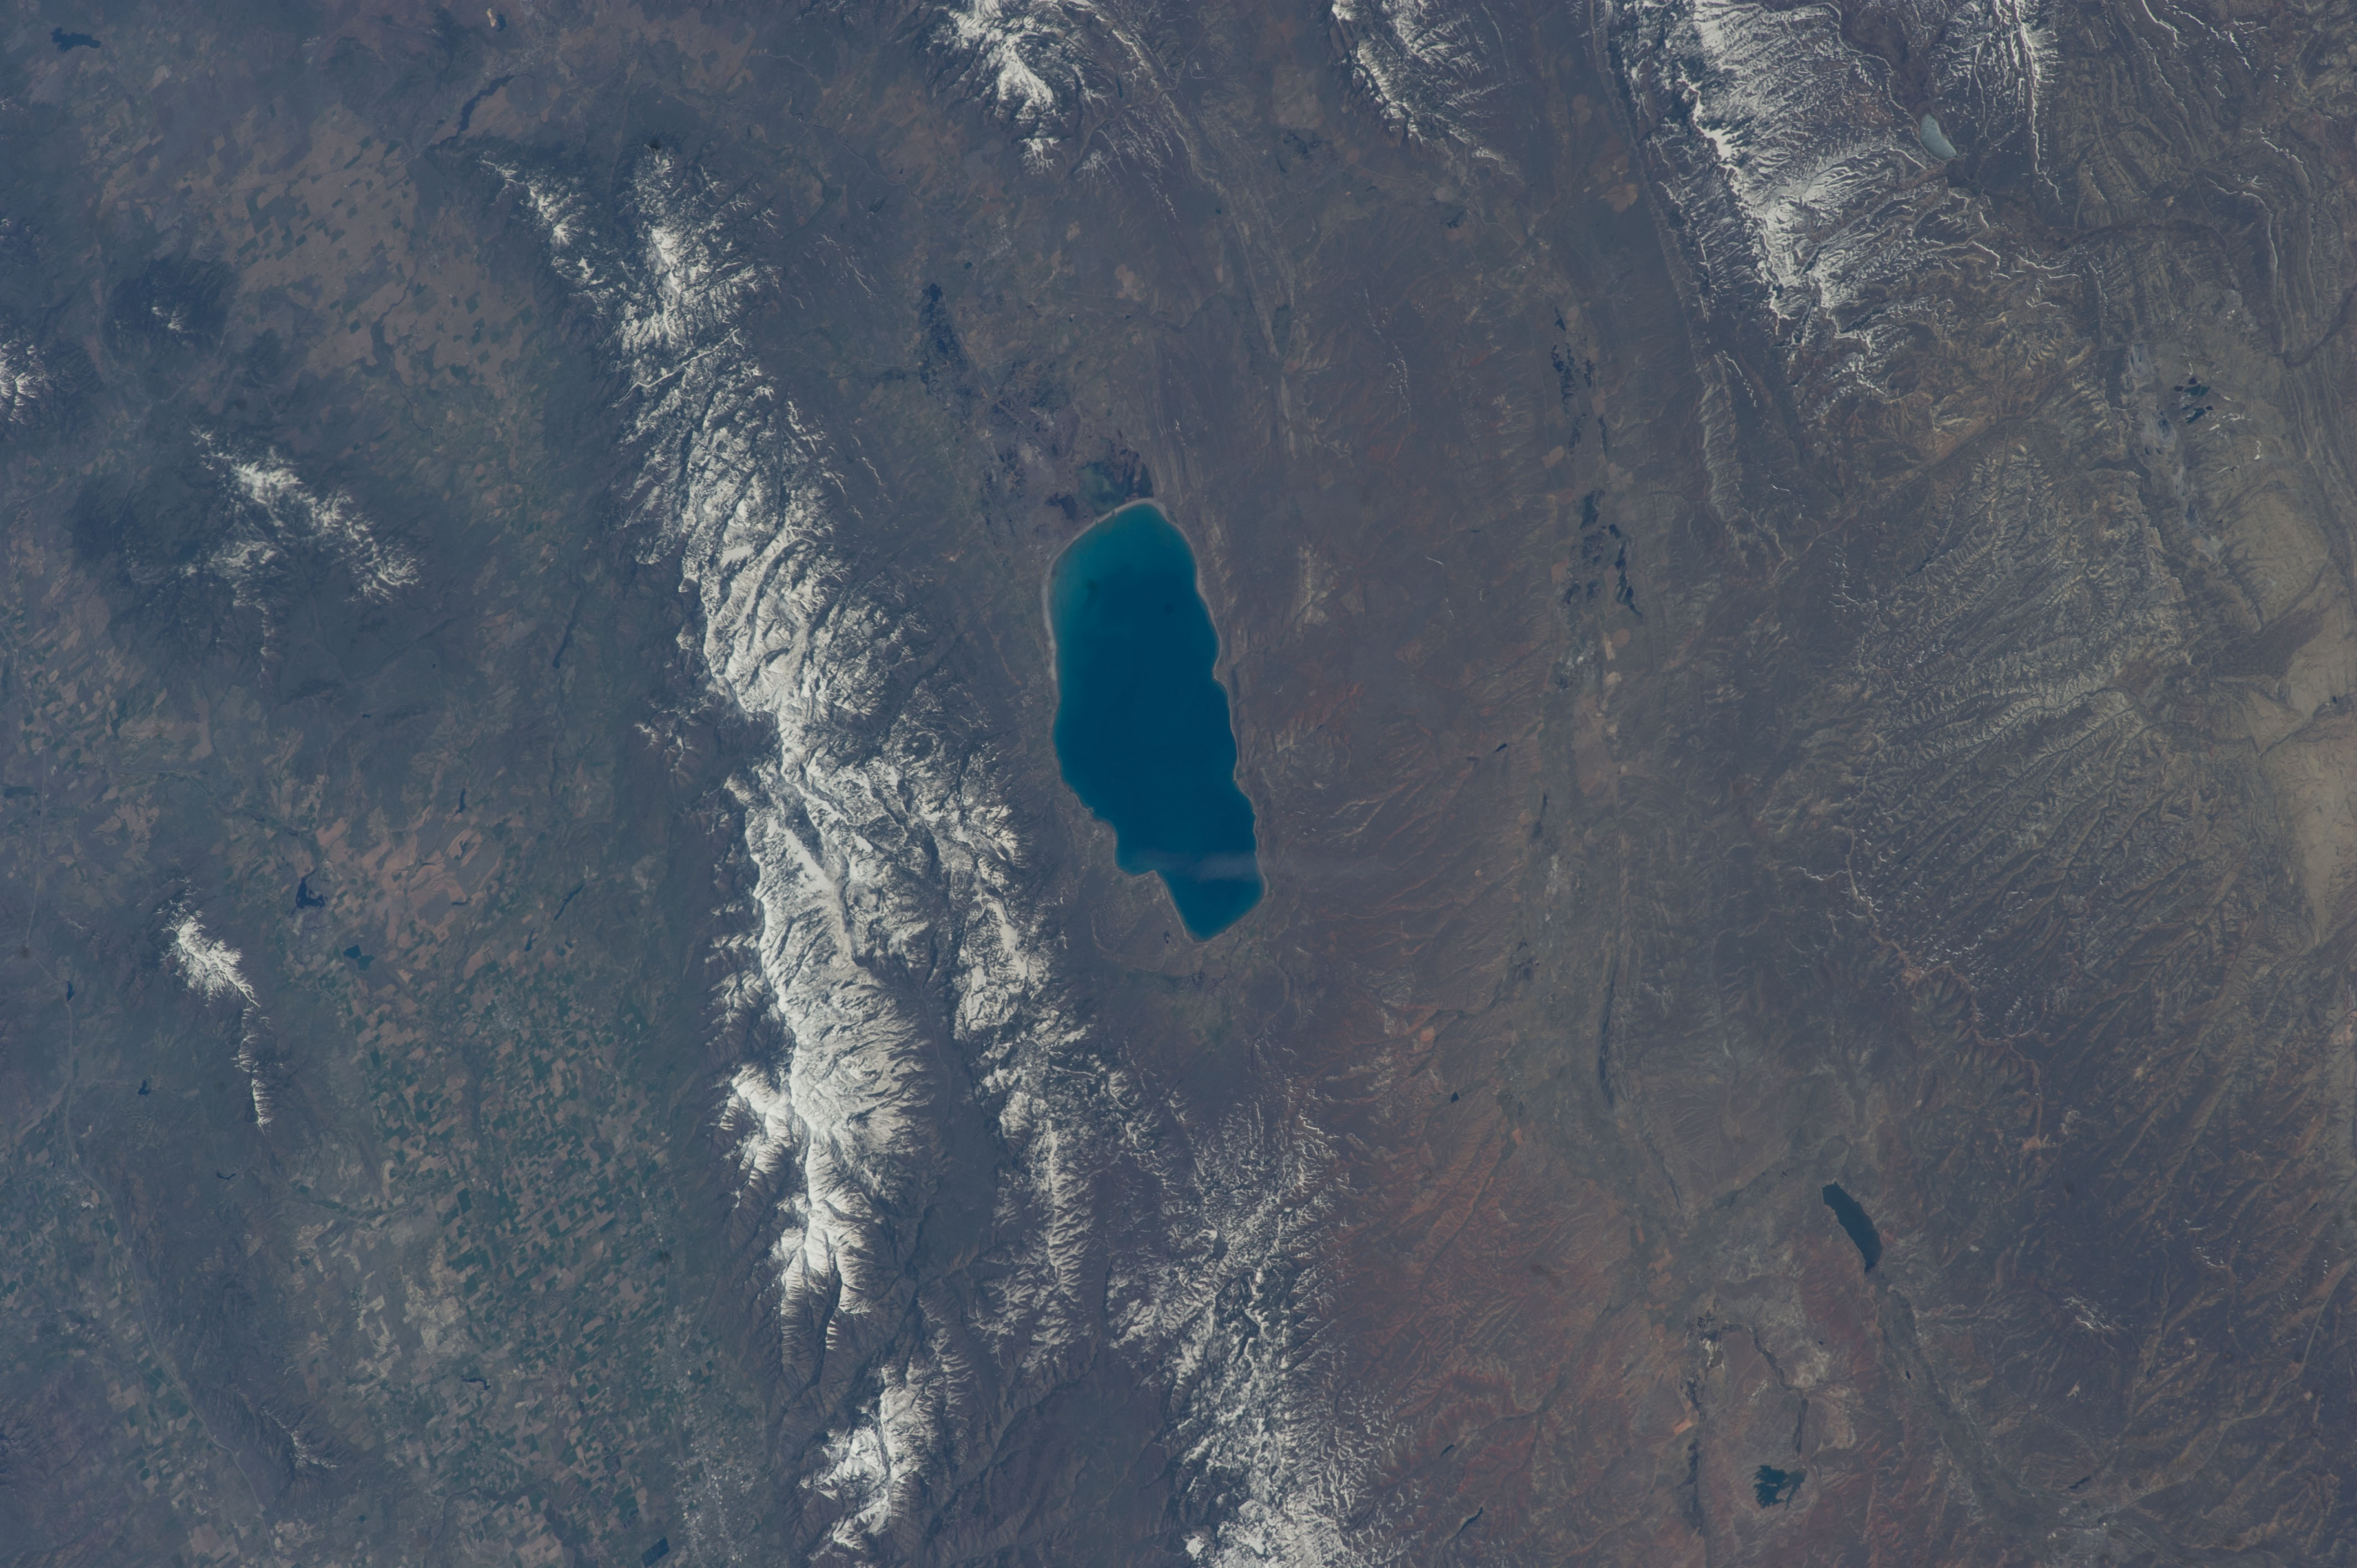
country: USA-UTAH
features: BEAR LAKE, GARDEN CITY, LAKETOWN
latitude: 41.9
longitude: -111.3
